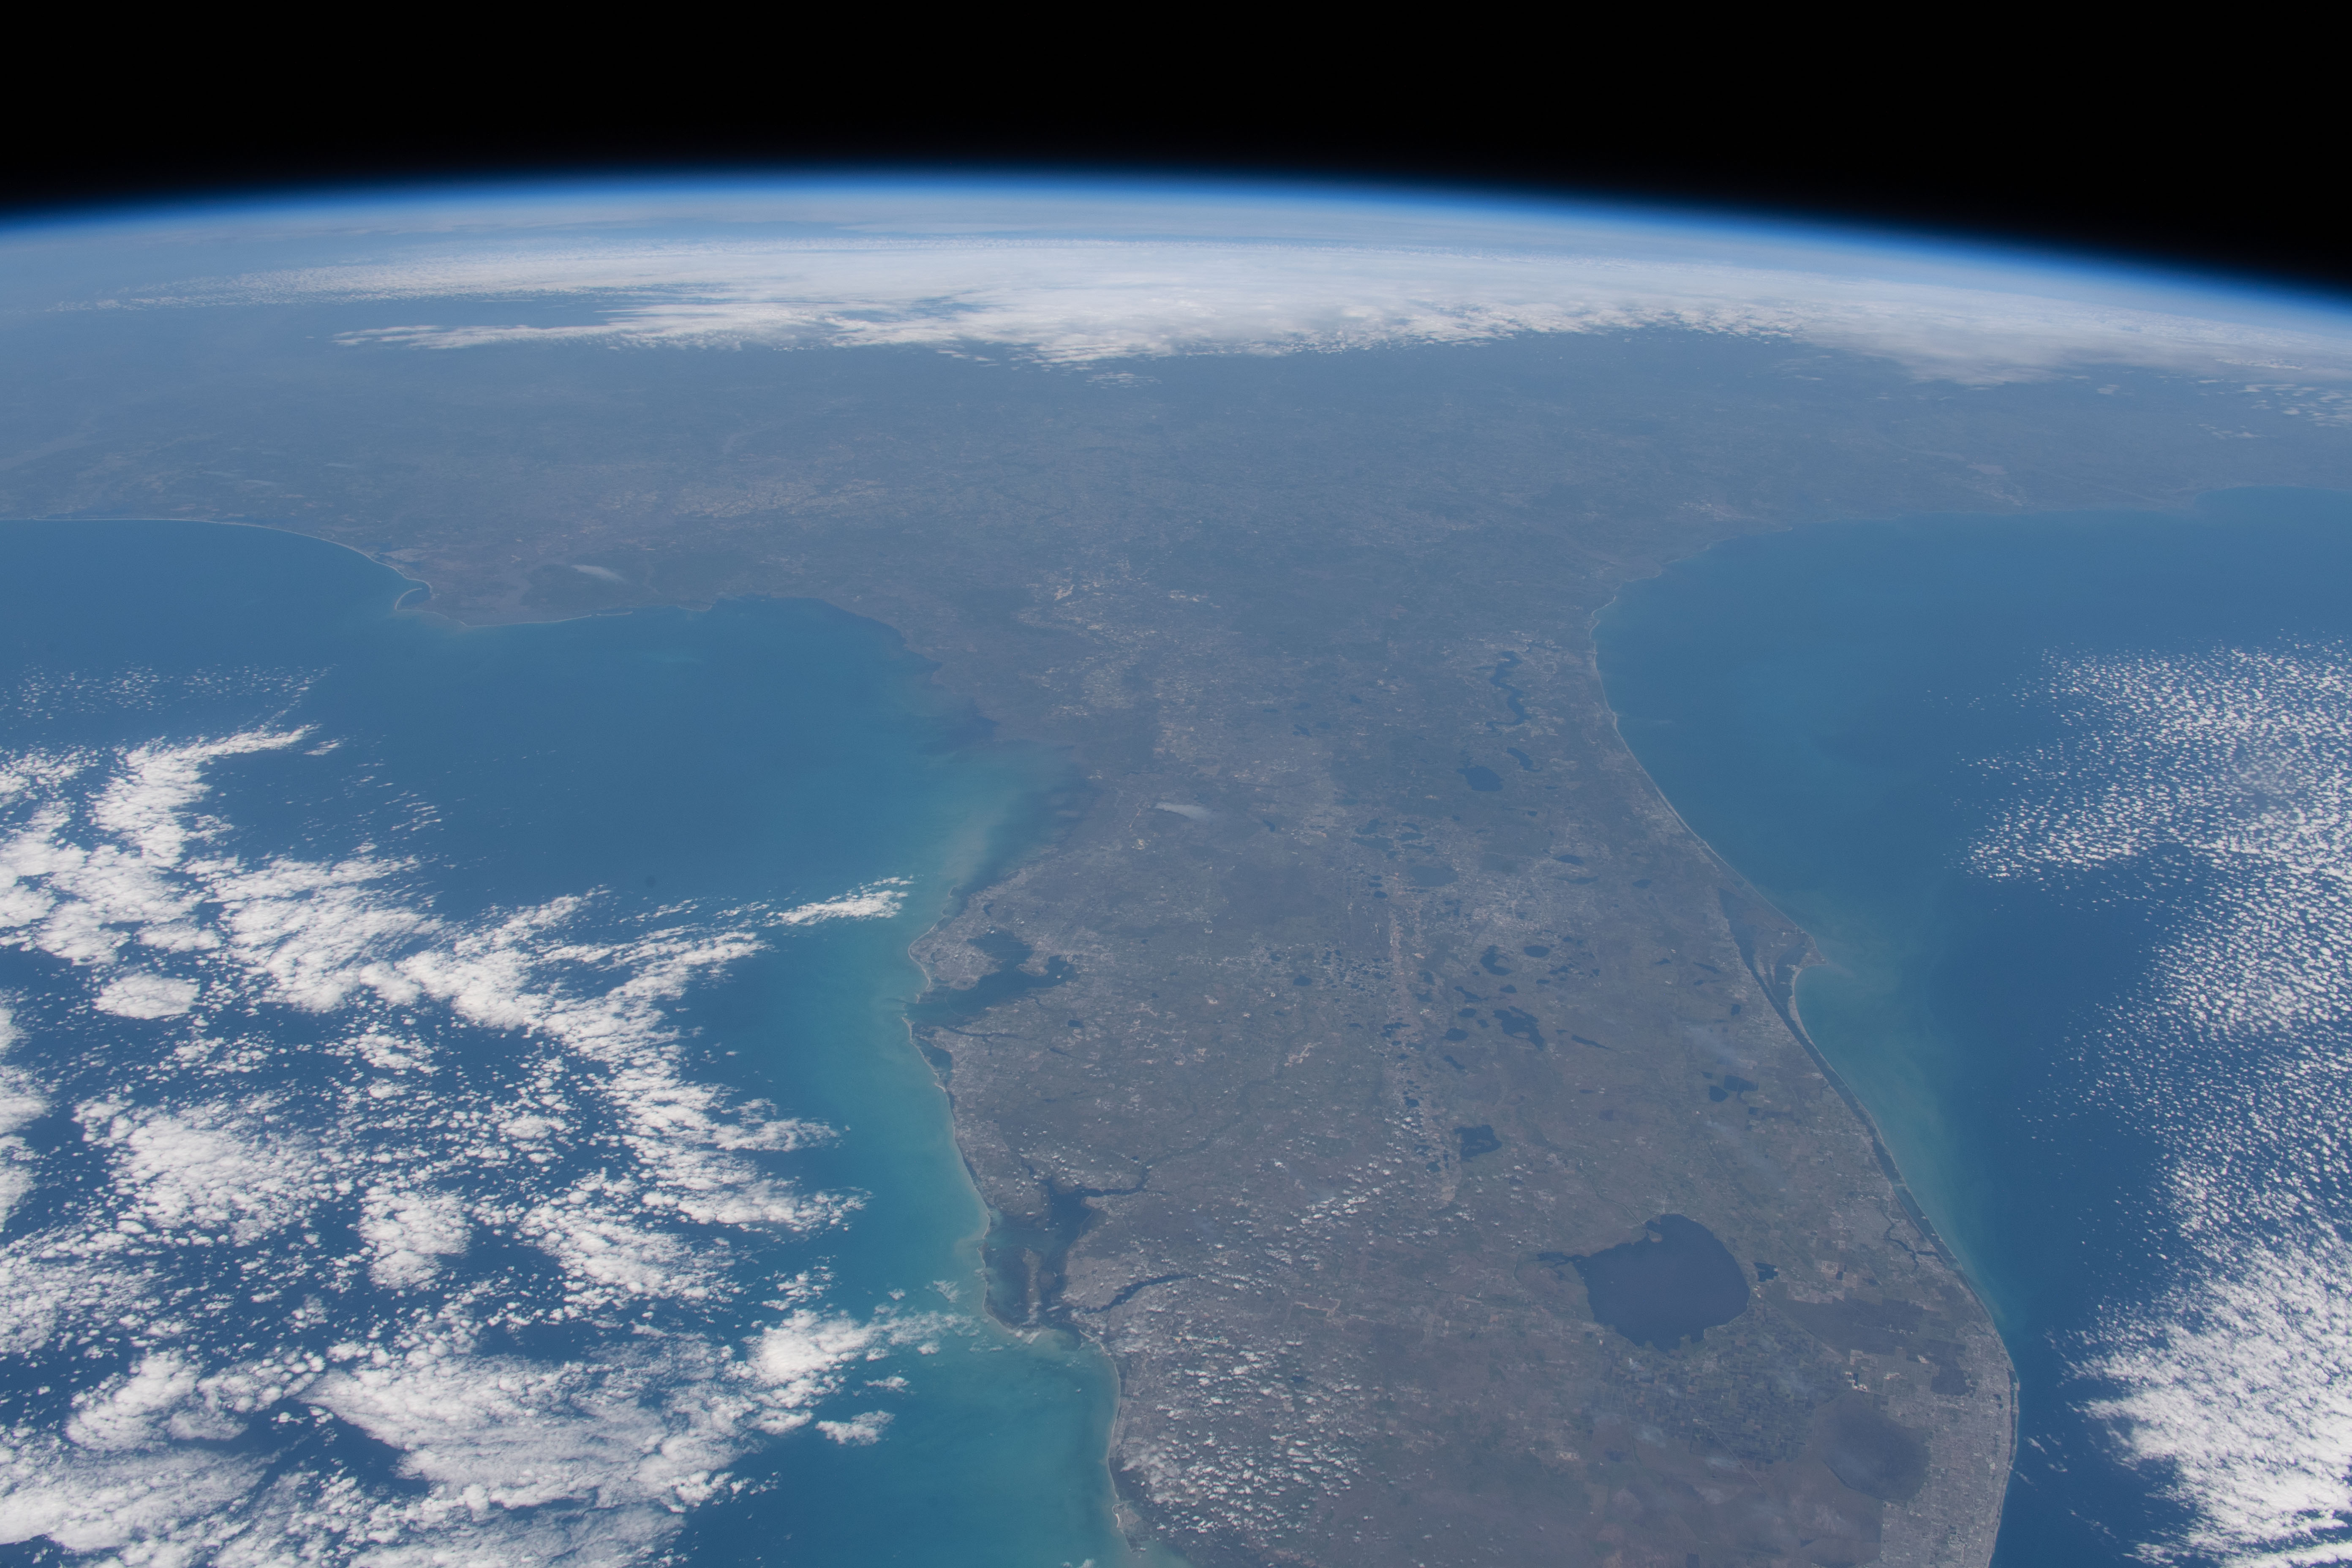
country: USA-FLORIDA
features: ORLANDO, TAMPA, GULF OF MEXICO, LAKE OKEECHOBEE, MIAMI, FOT LAUDERDALE, ATLANTIC OCEAN, CLEARWATER, ST PETERSBURG, LIMB, SEBASTIAN
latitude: 28.0
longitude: -82.0
